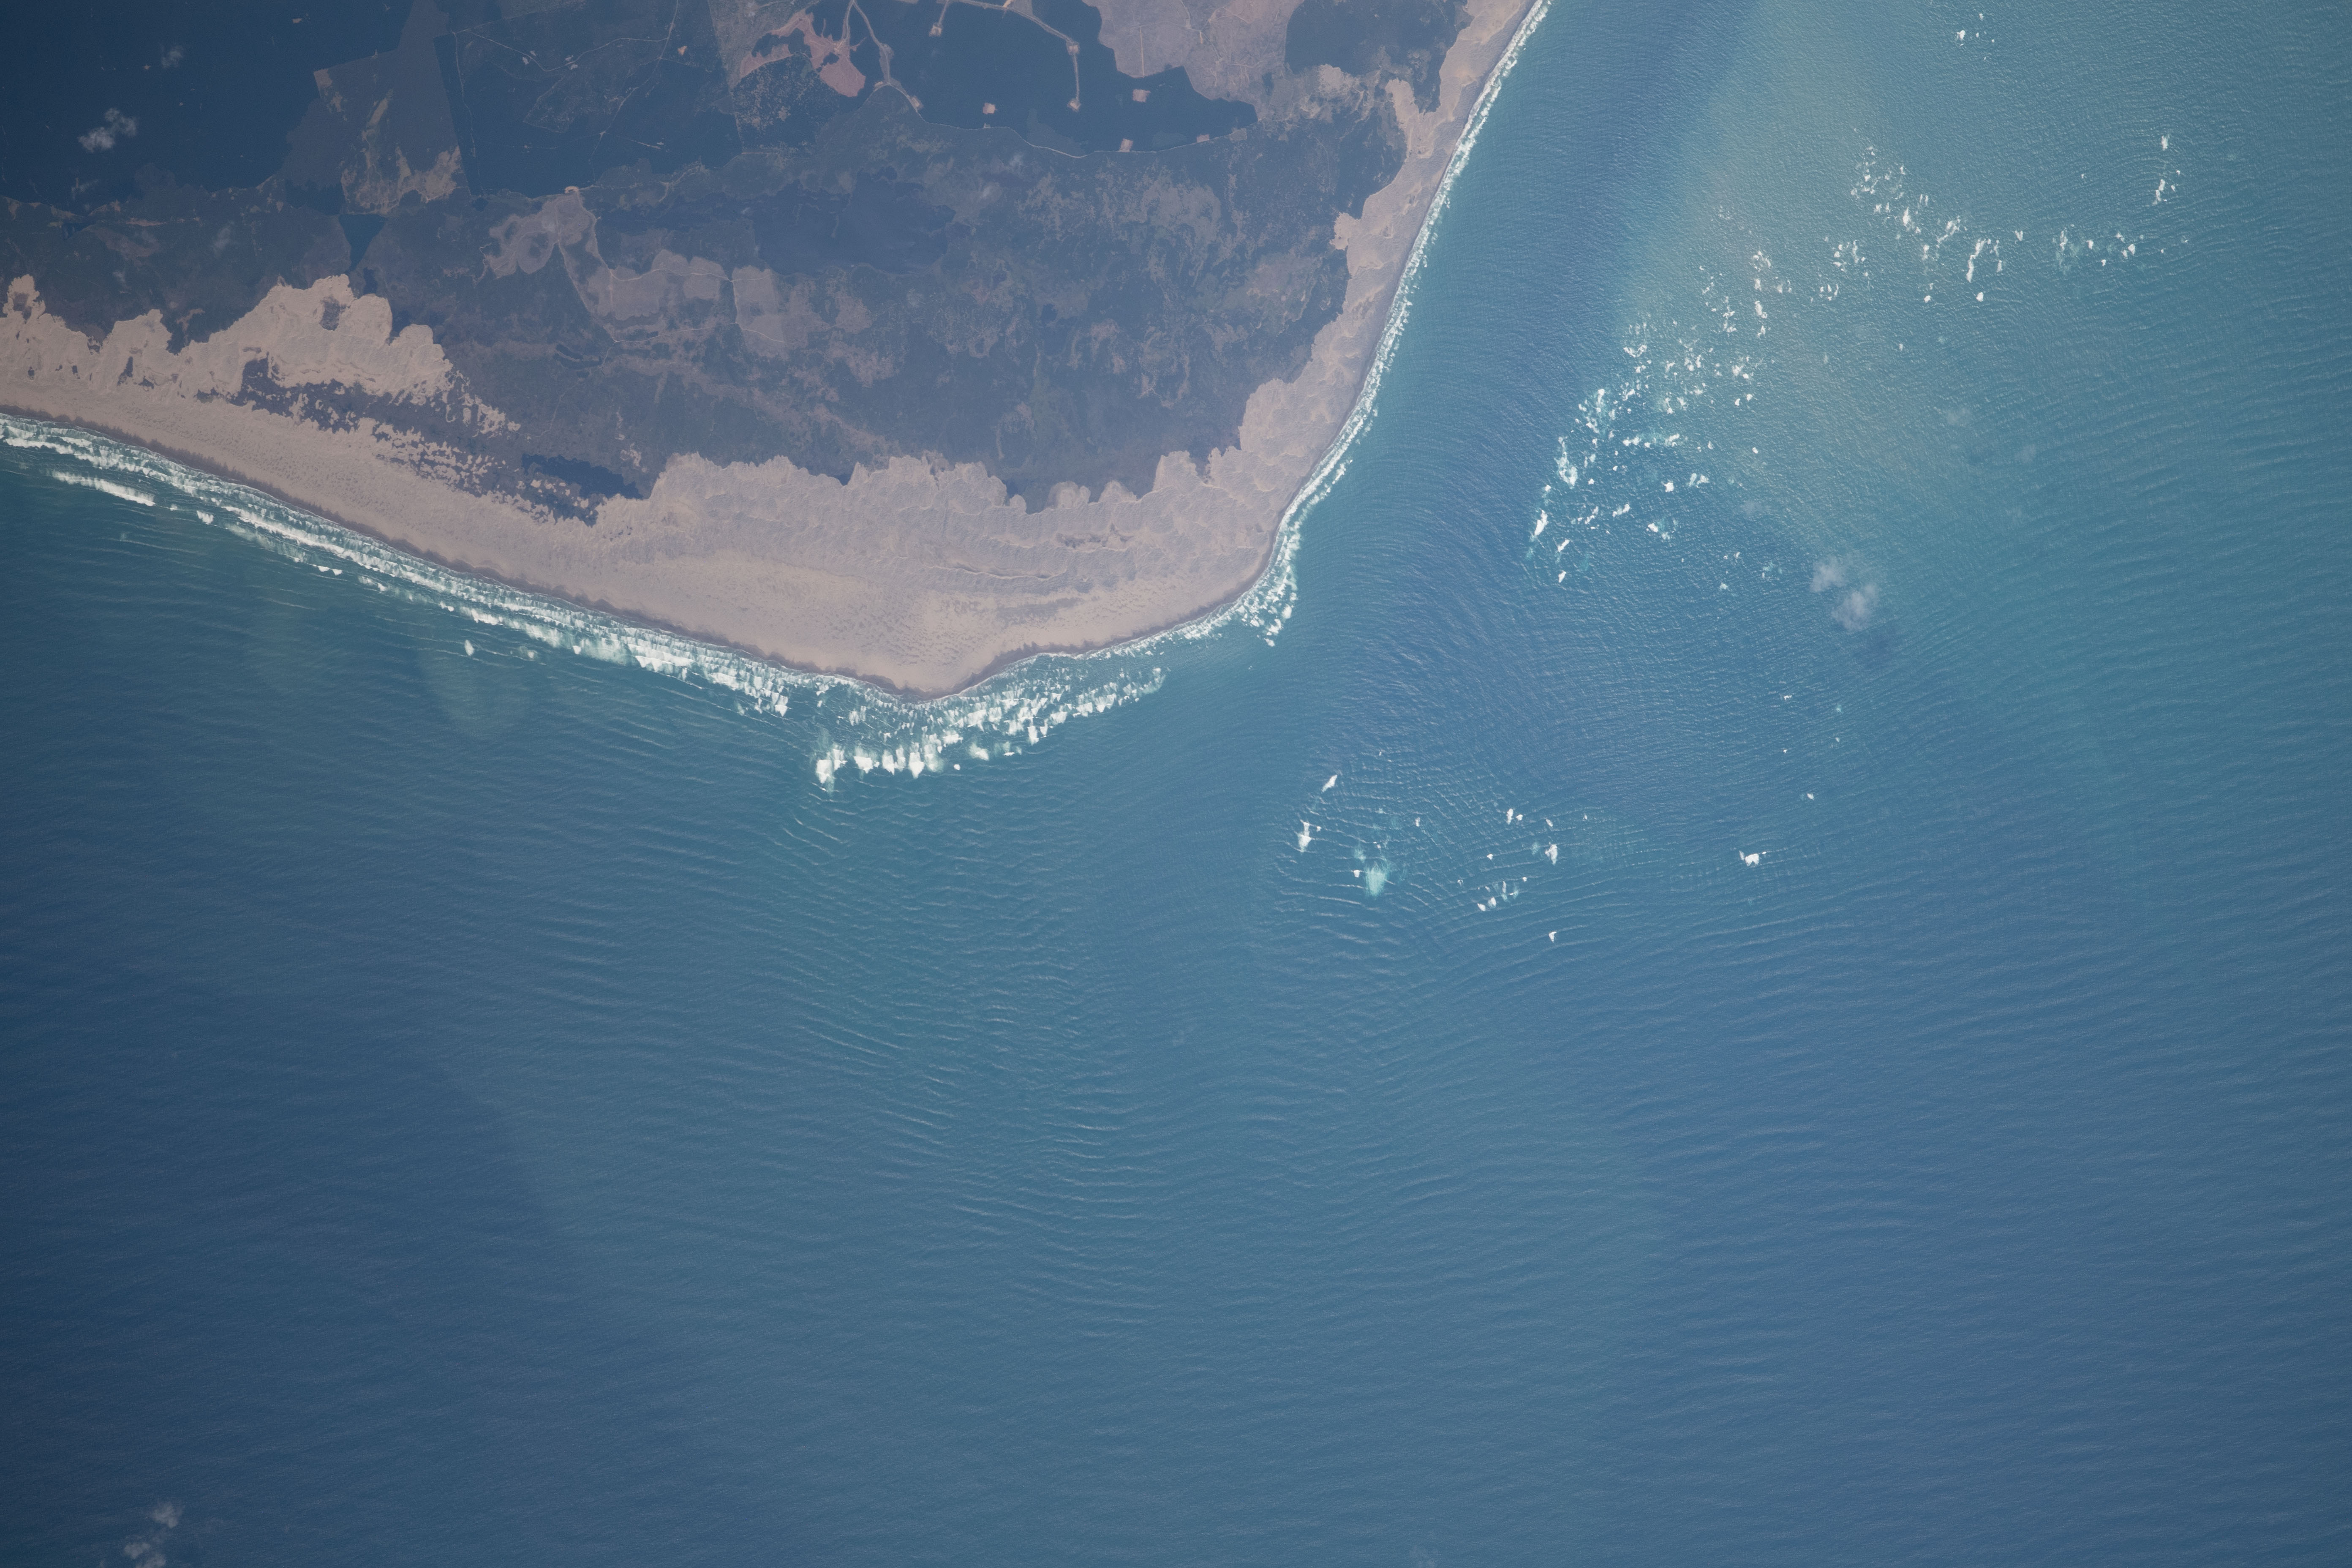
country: NEW ZEALAND-NI
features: POUTO
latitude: -36.4
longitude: 174.0
